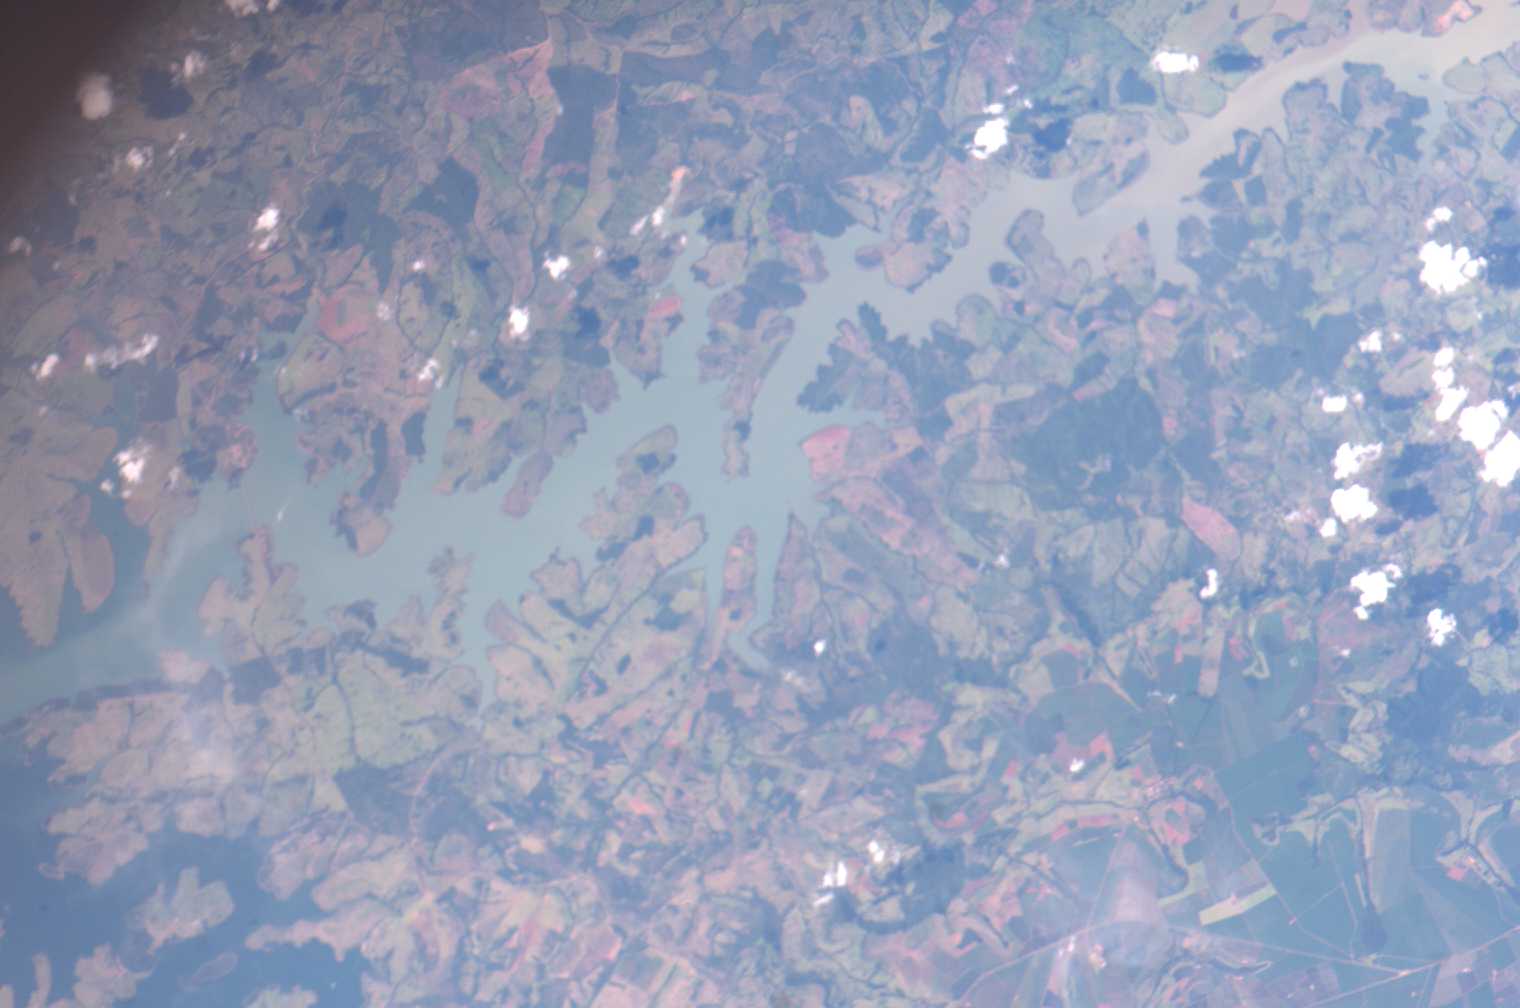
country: BRAZIL
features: CACHOEIRA RIVER
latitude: -18.3
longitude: -48.5
